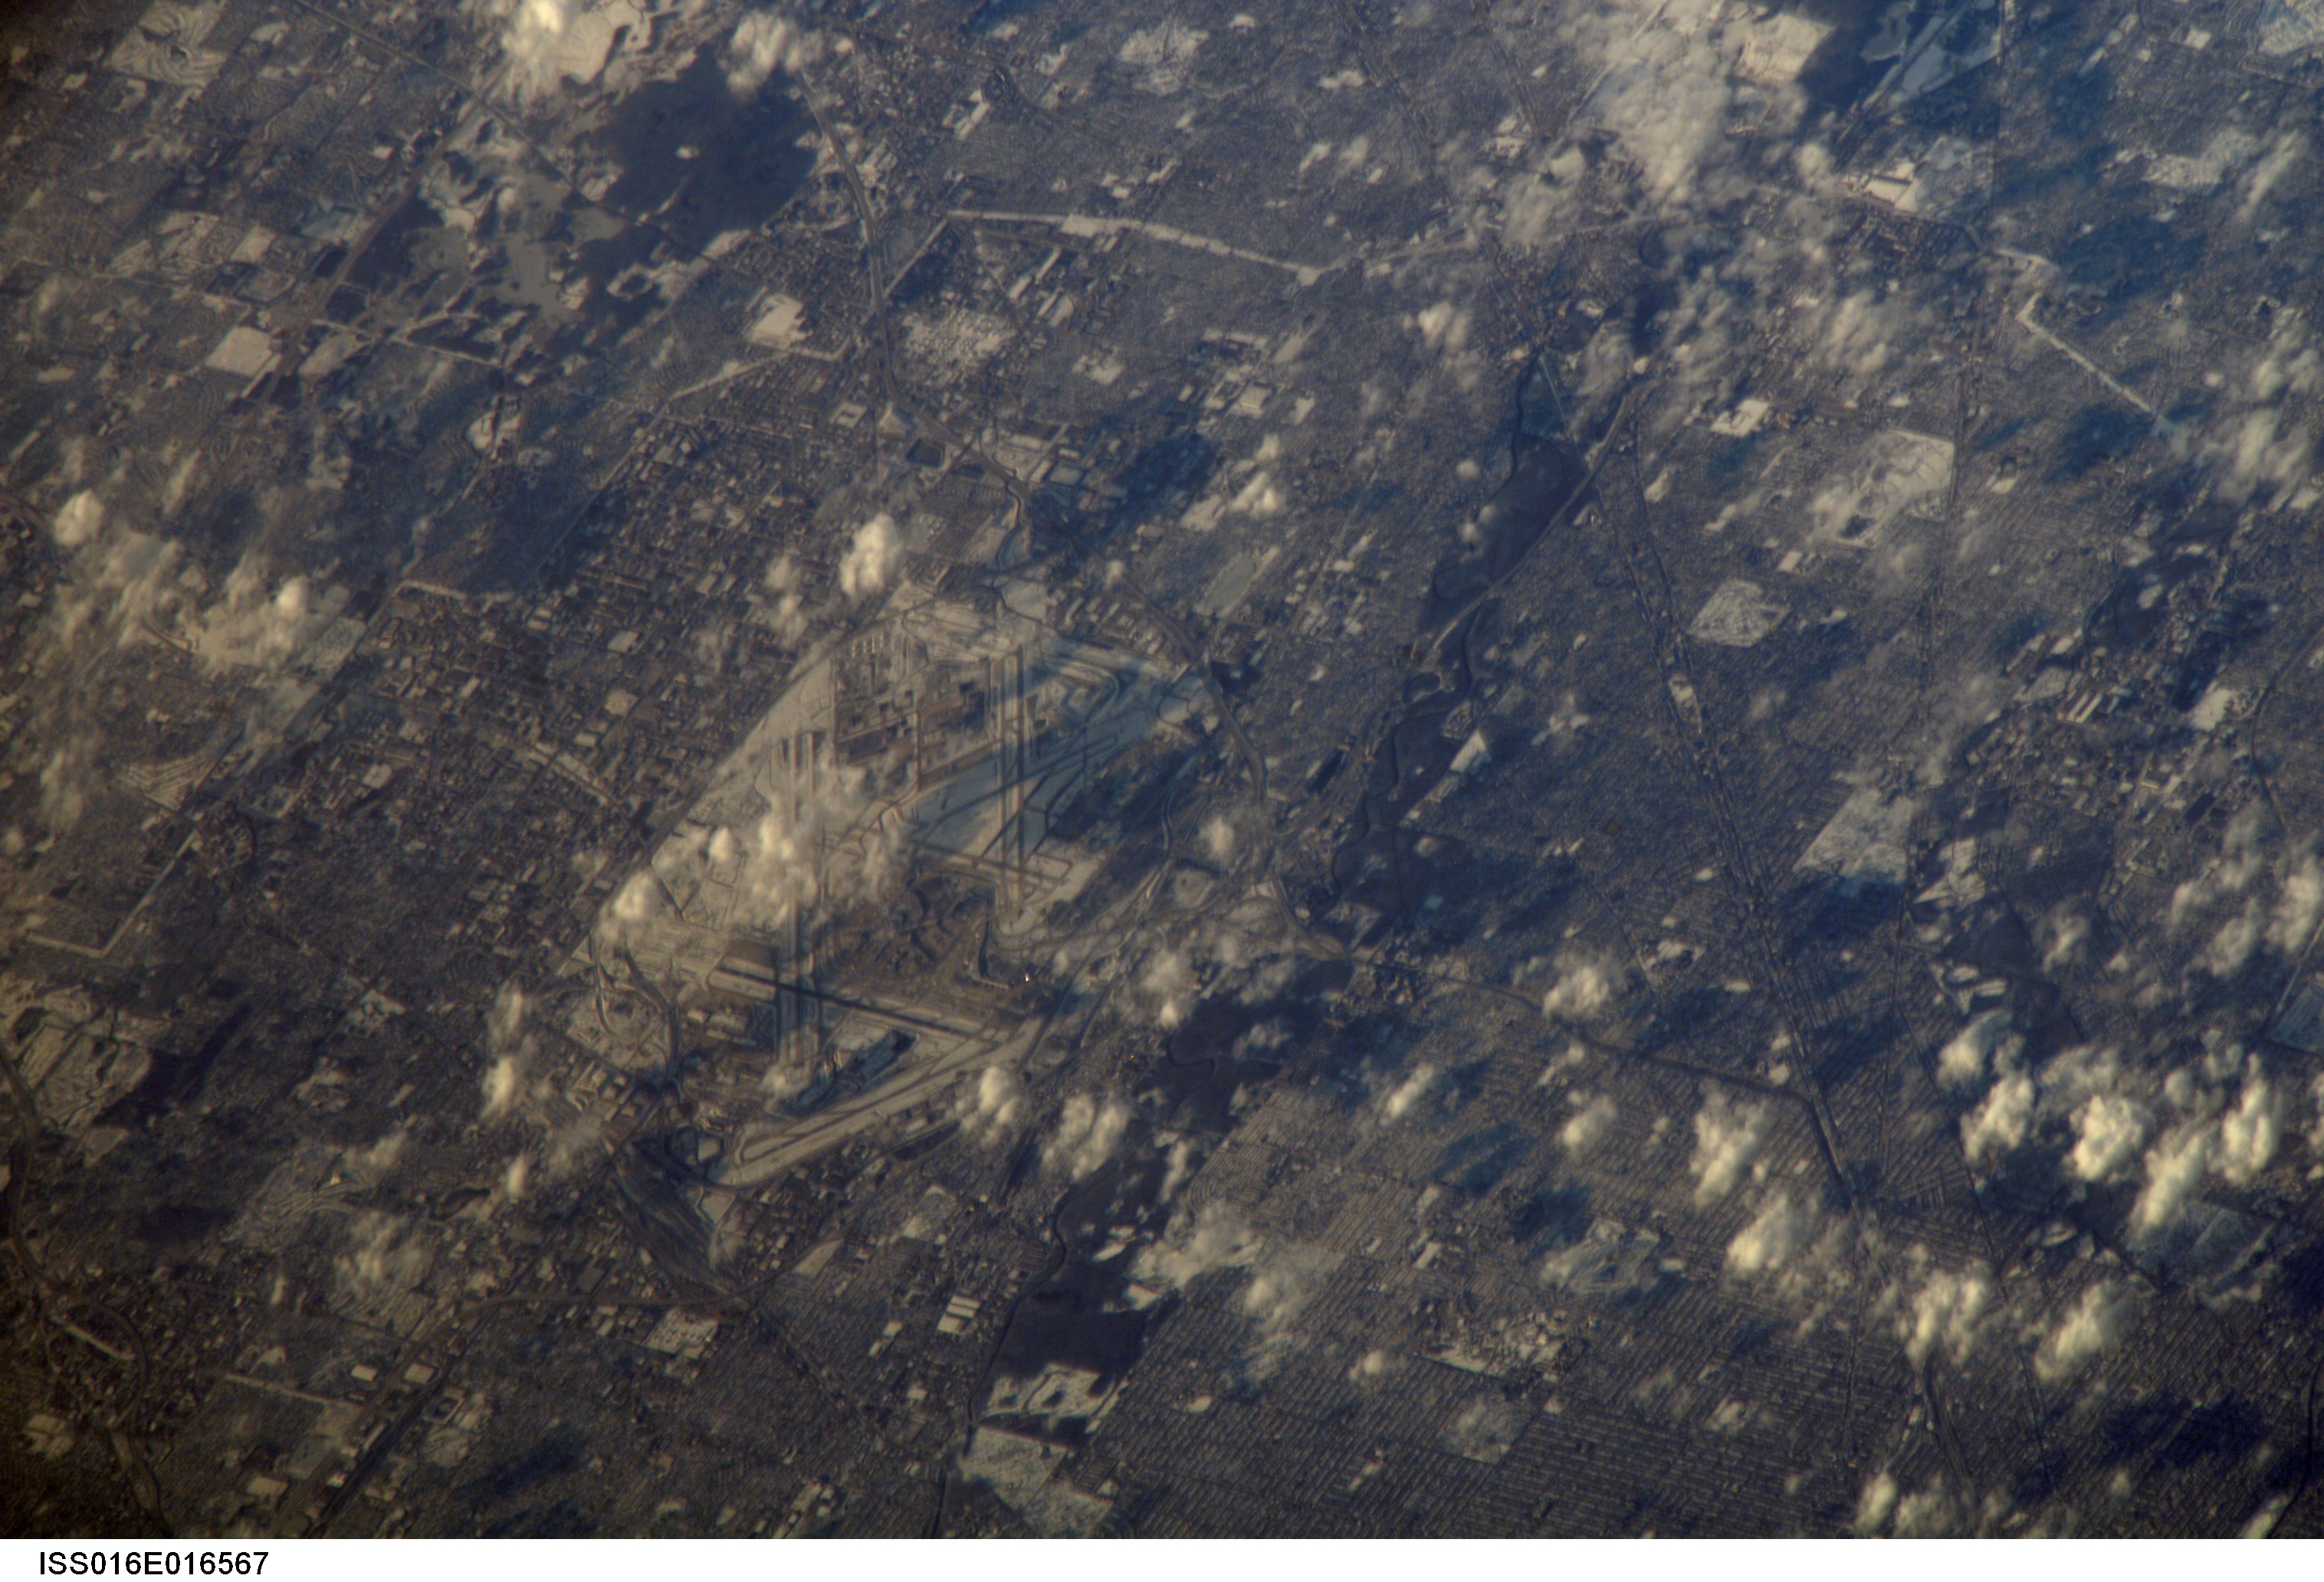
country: USA-ILLINOIS
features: CHICAGO OHARE INT'L. AIRPORT
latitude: 42.0
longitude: -87.9
